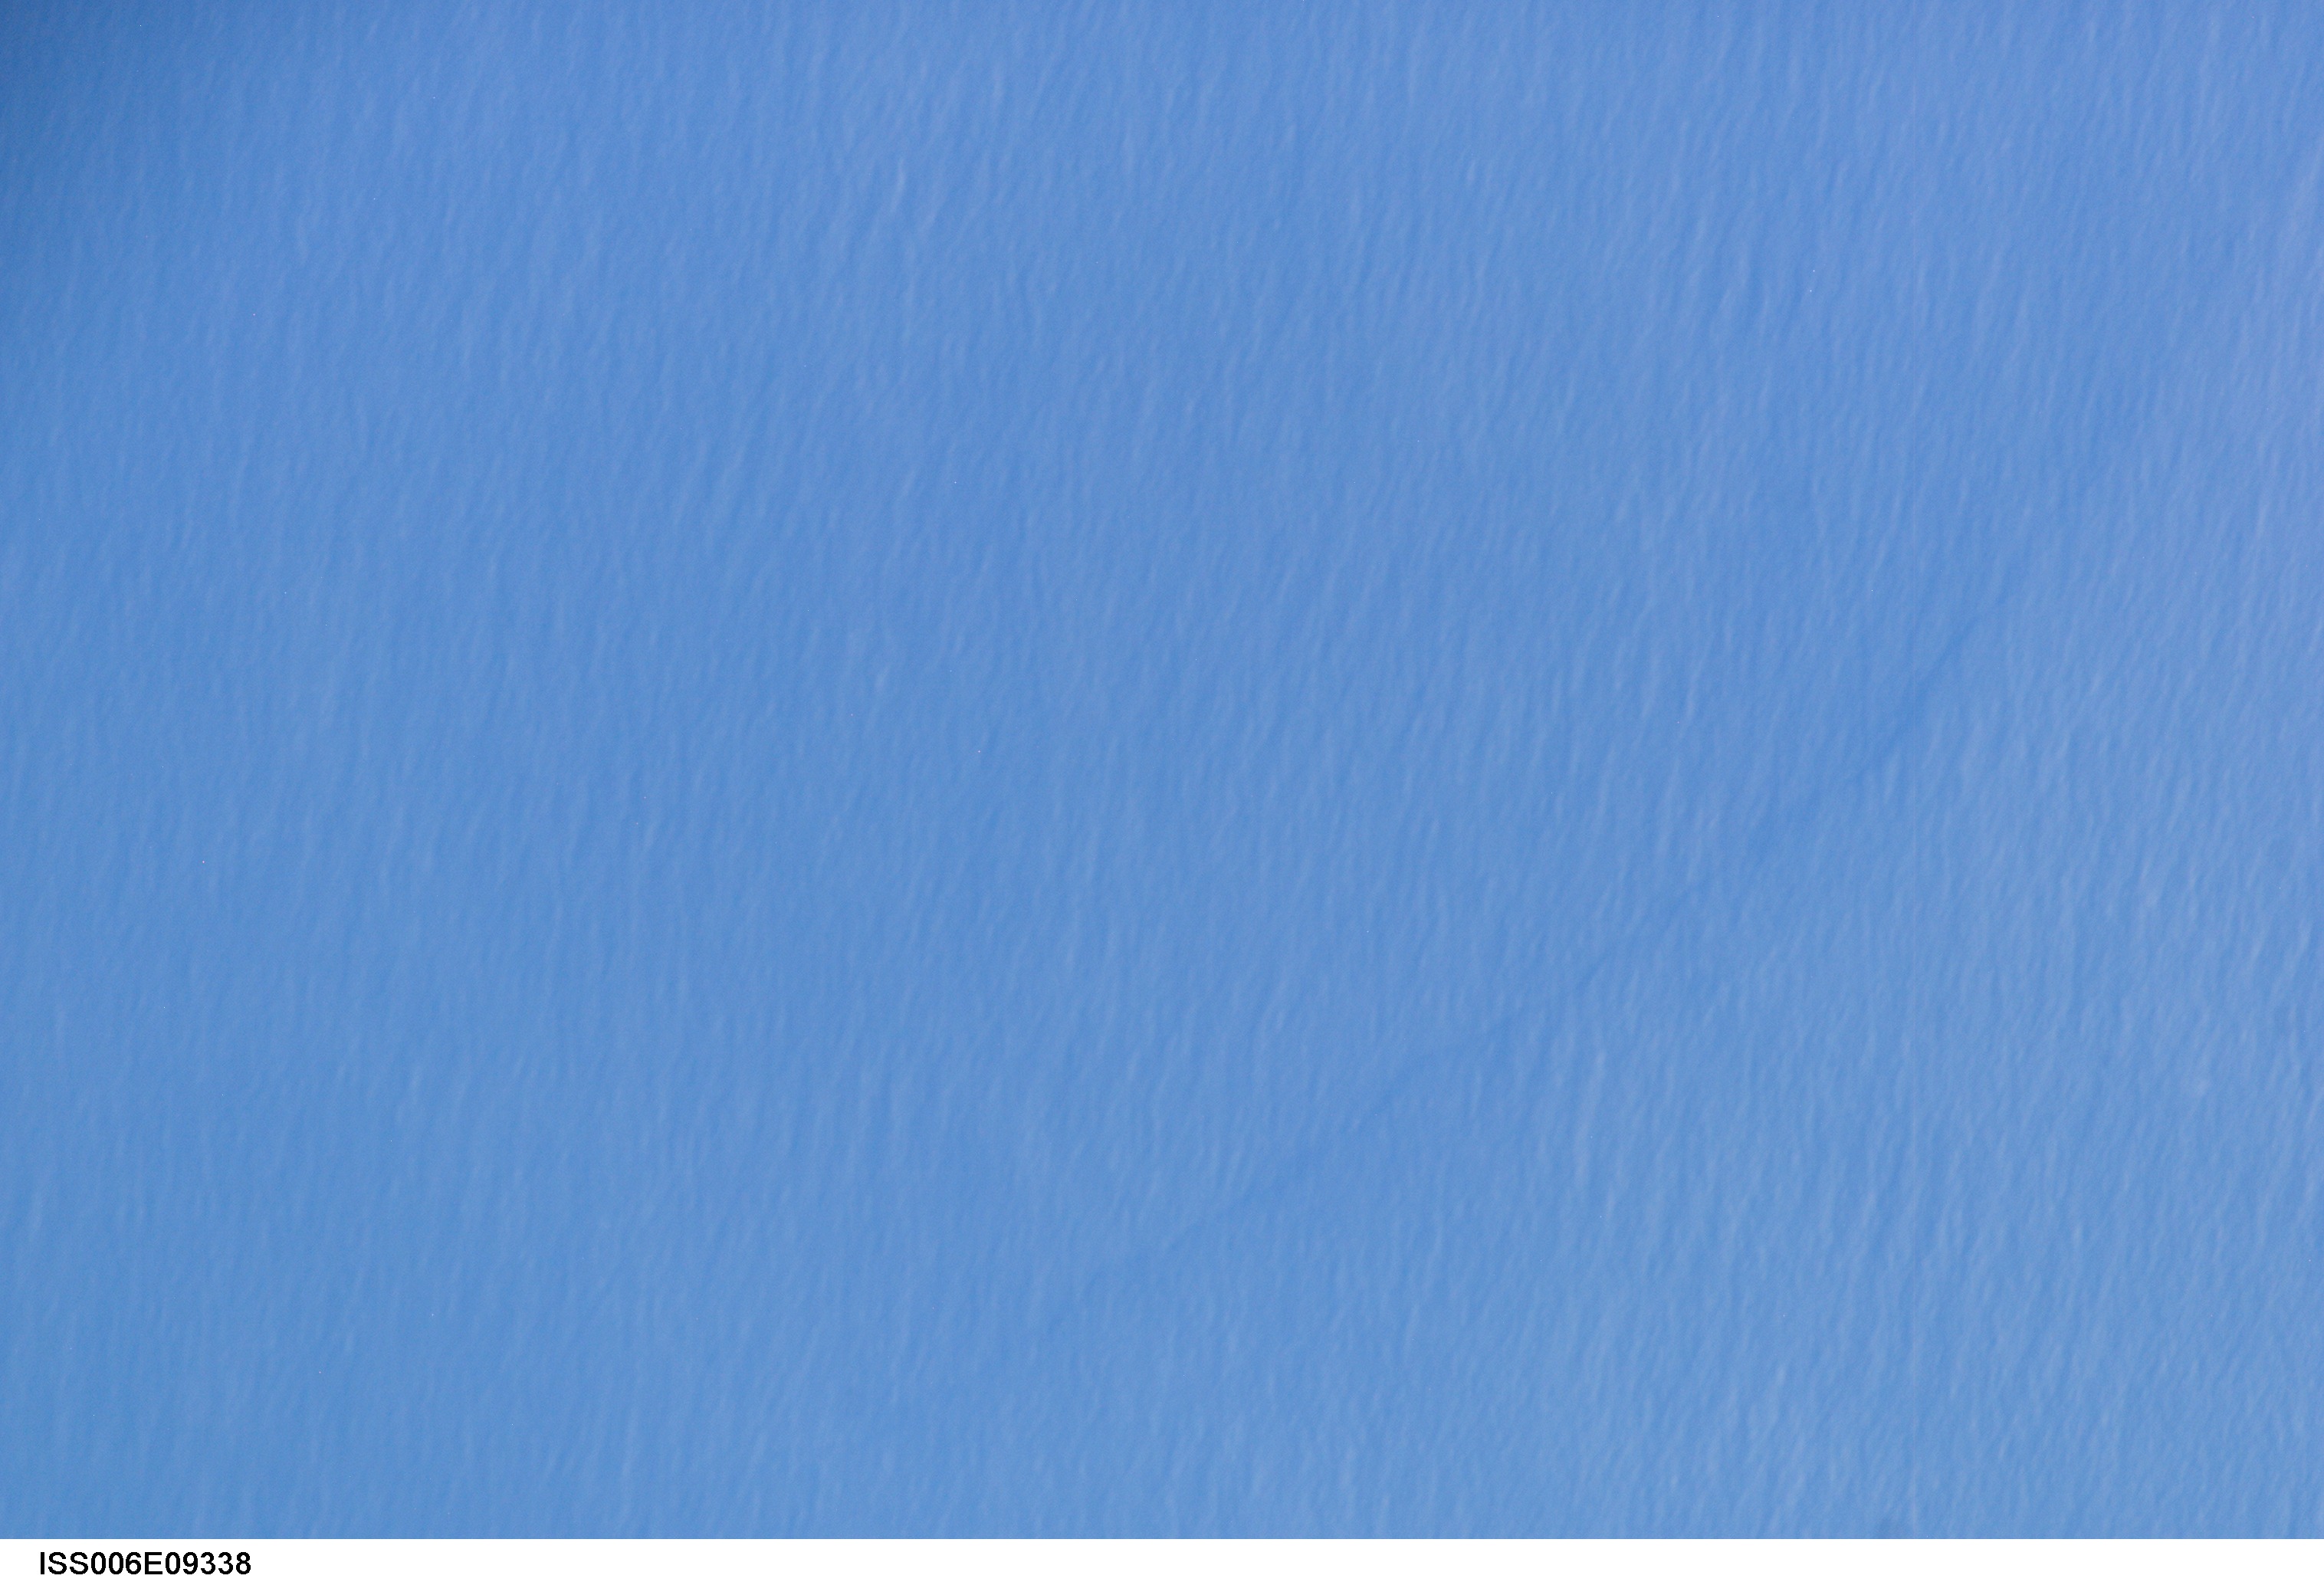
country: CLOUDS
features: TEXTURED CLOUD TOPS
